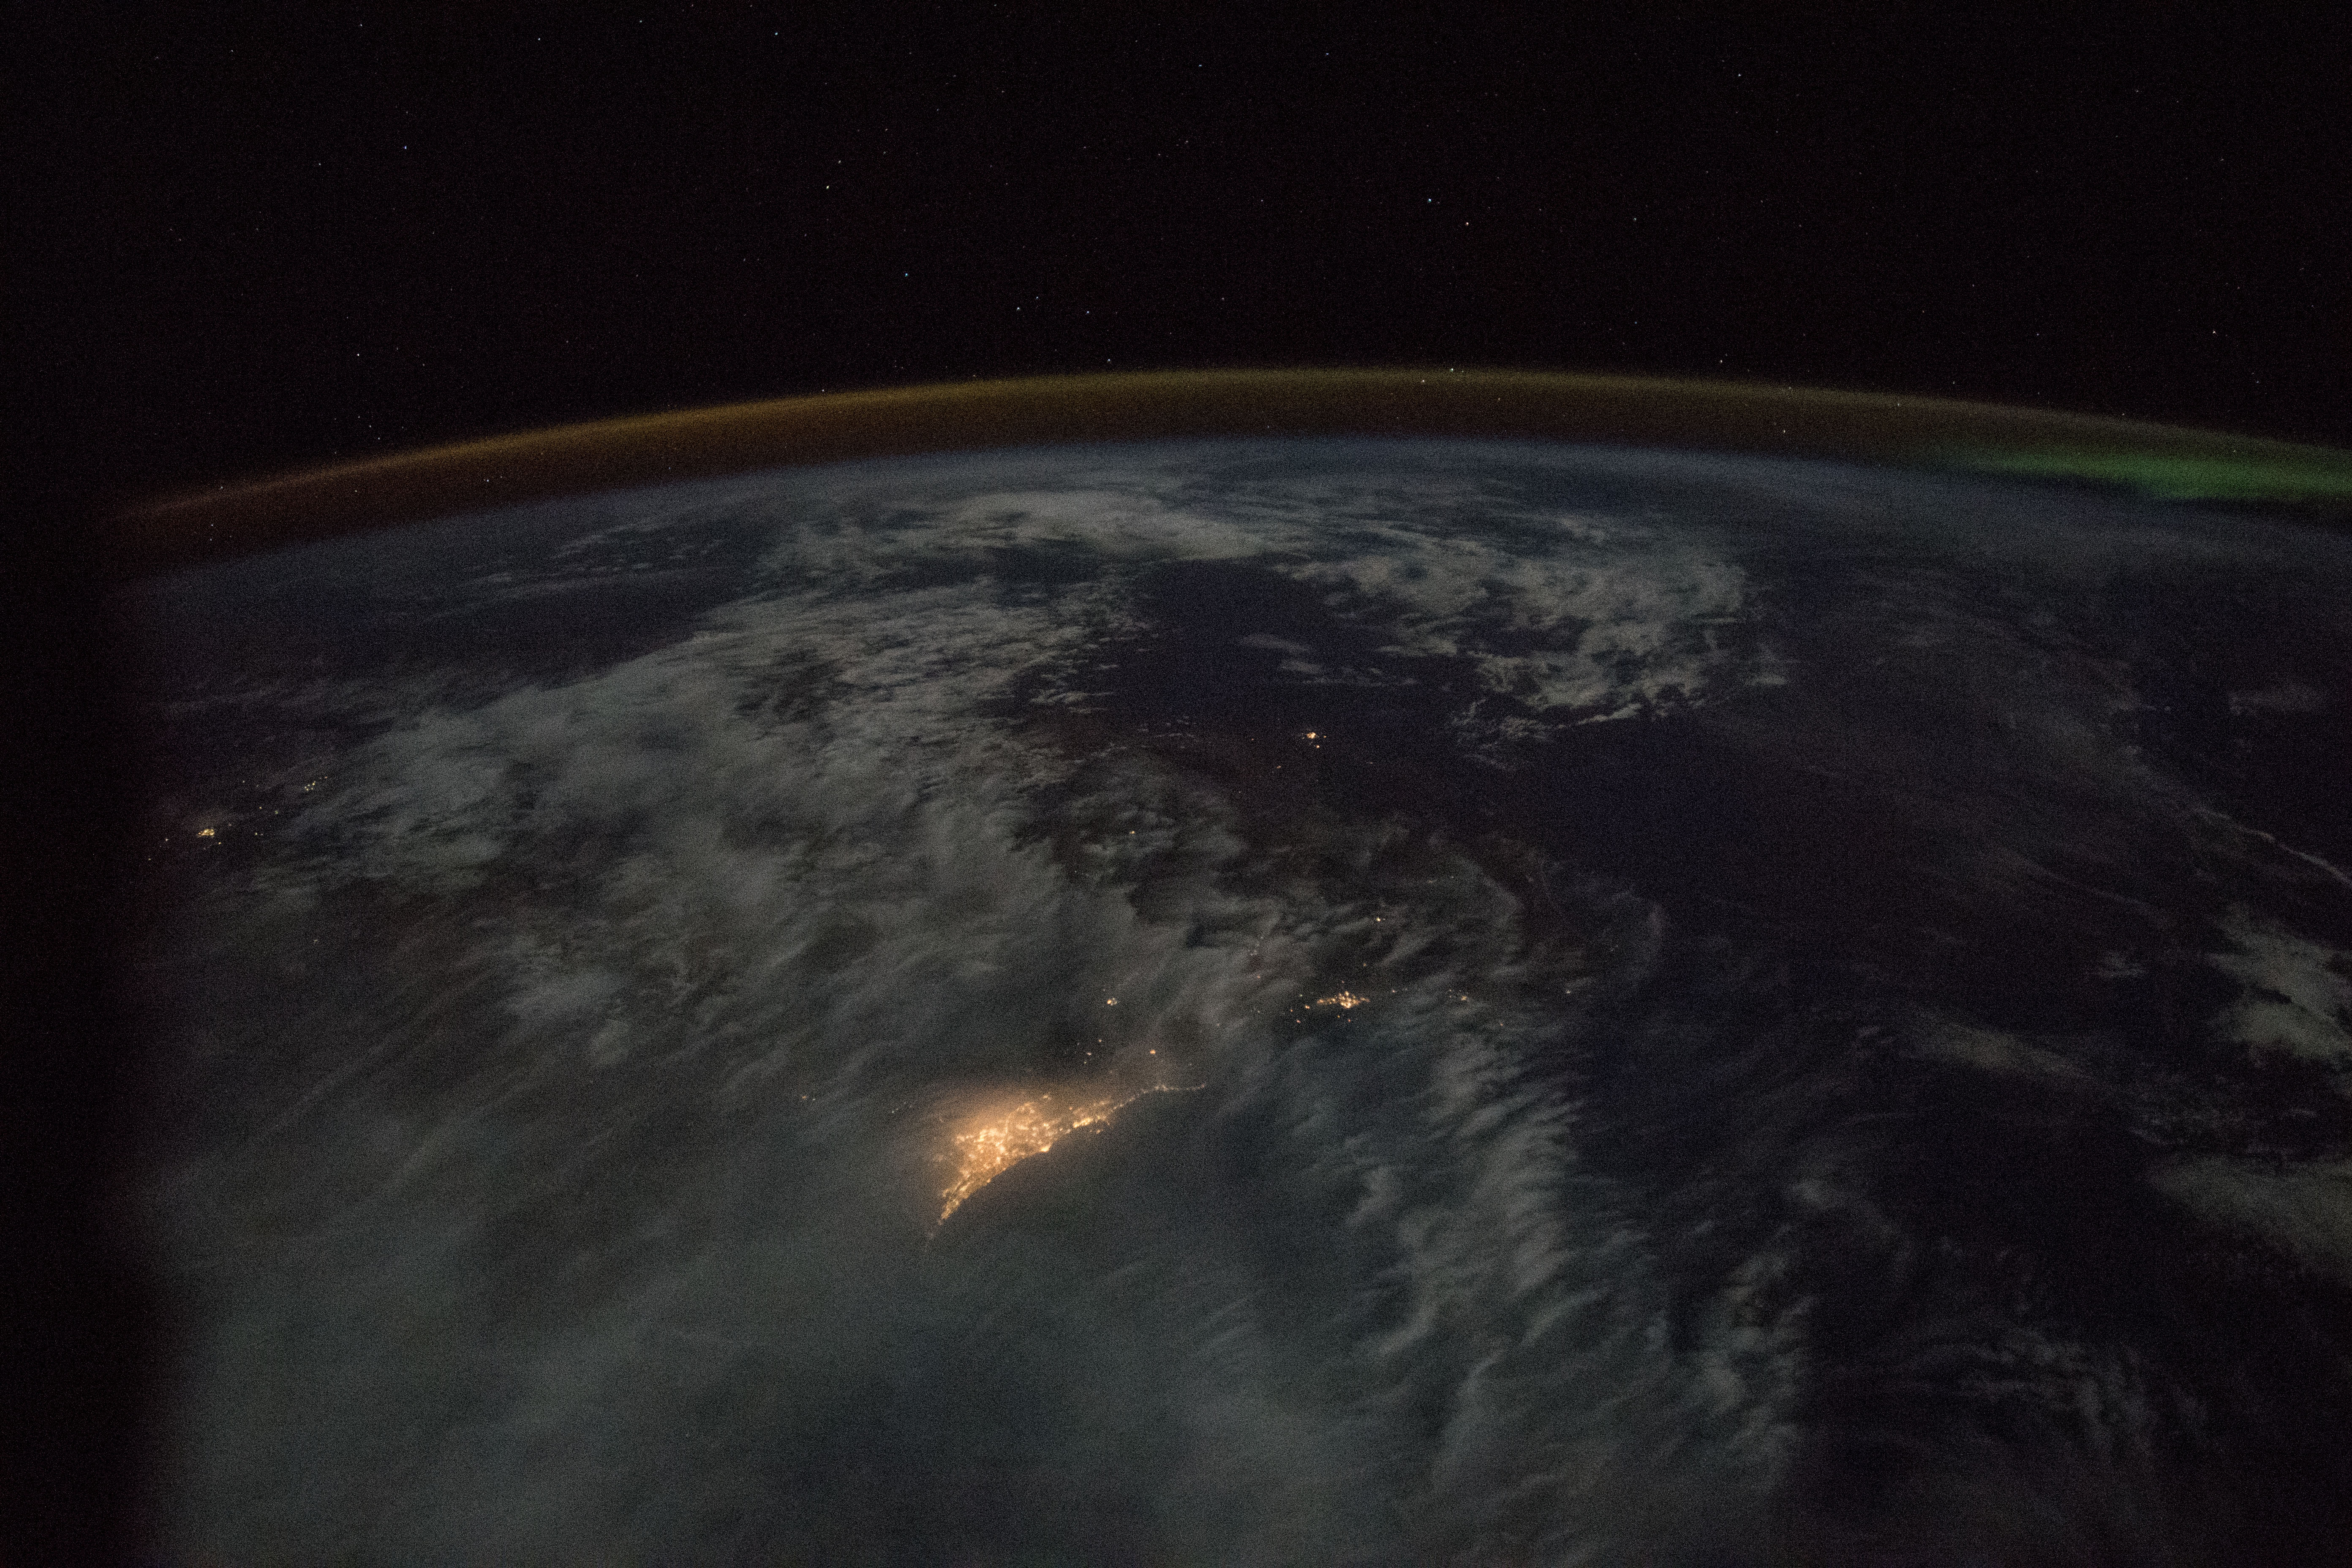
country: AUSTRALIA-WA
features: PERTH, AURORA, DARK EARTHOBS
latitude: -34.5
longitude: 119.5
